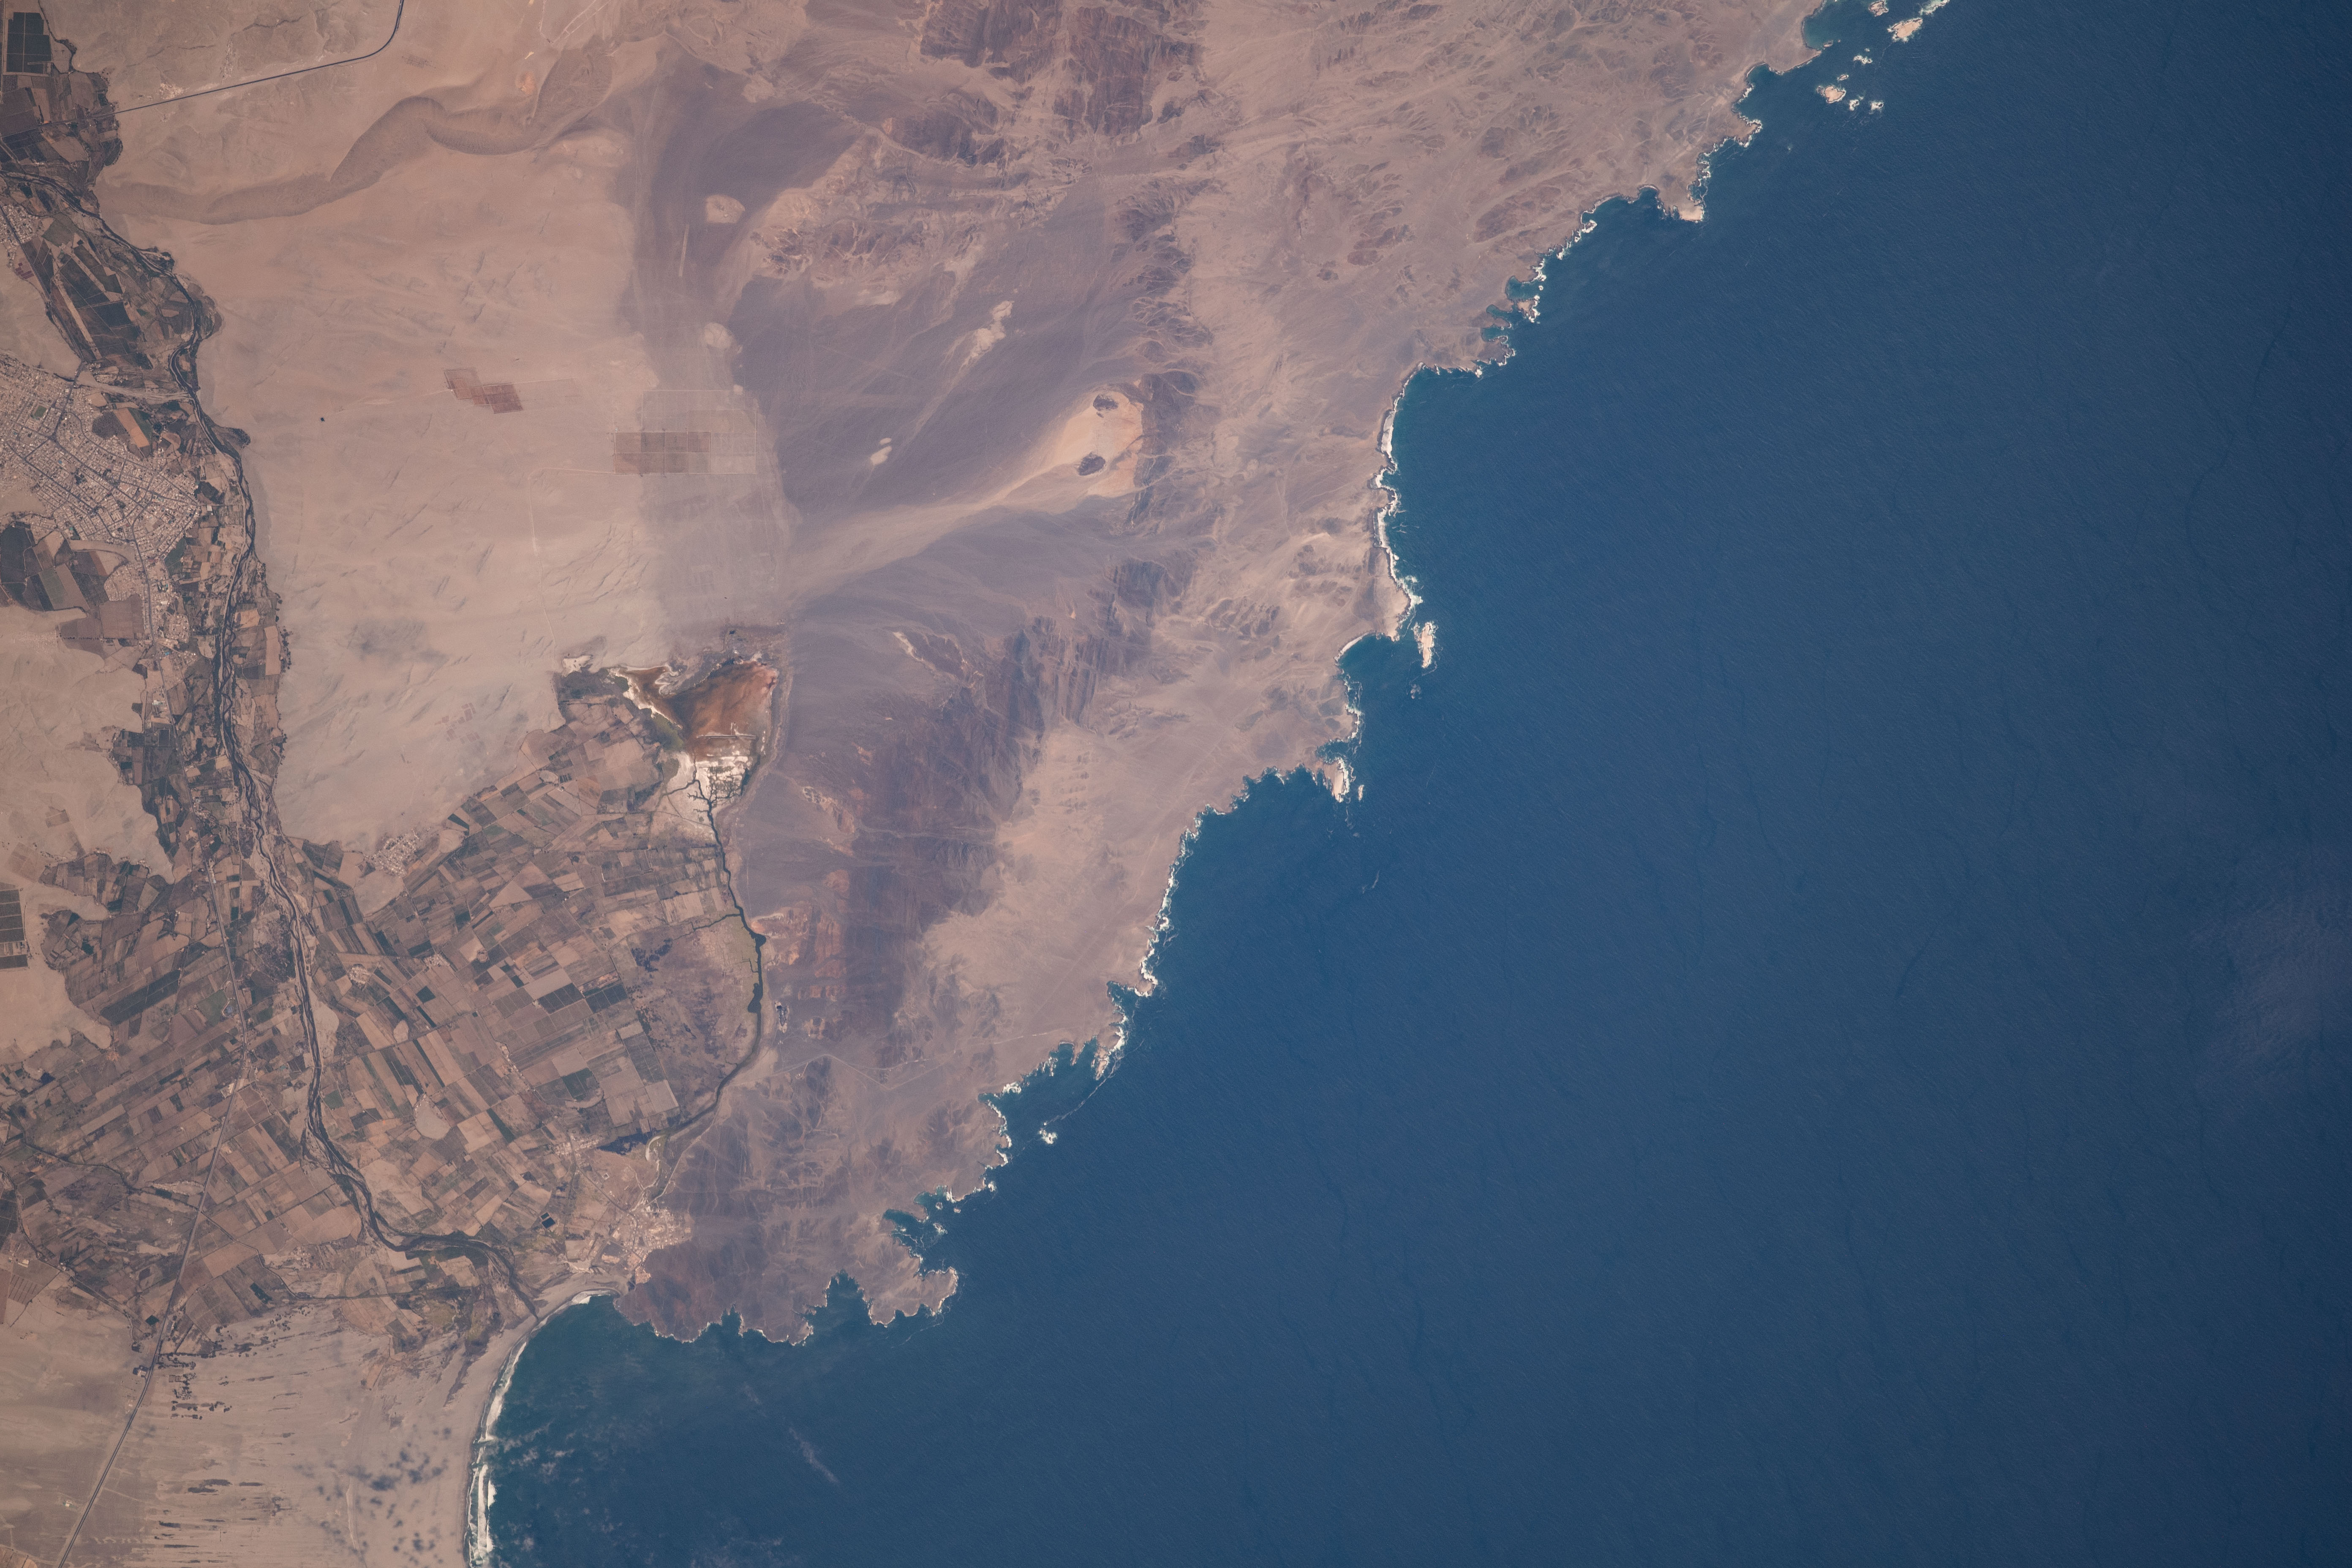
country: PERU
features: COASTLINE
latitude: -9.5
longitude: -78.4
